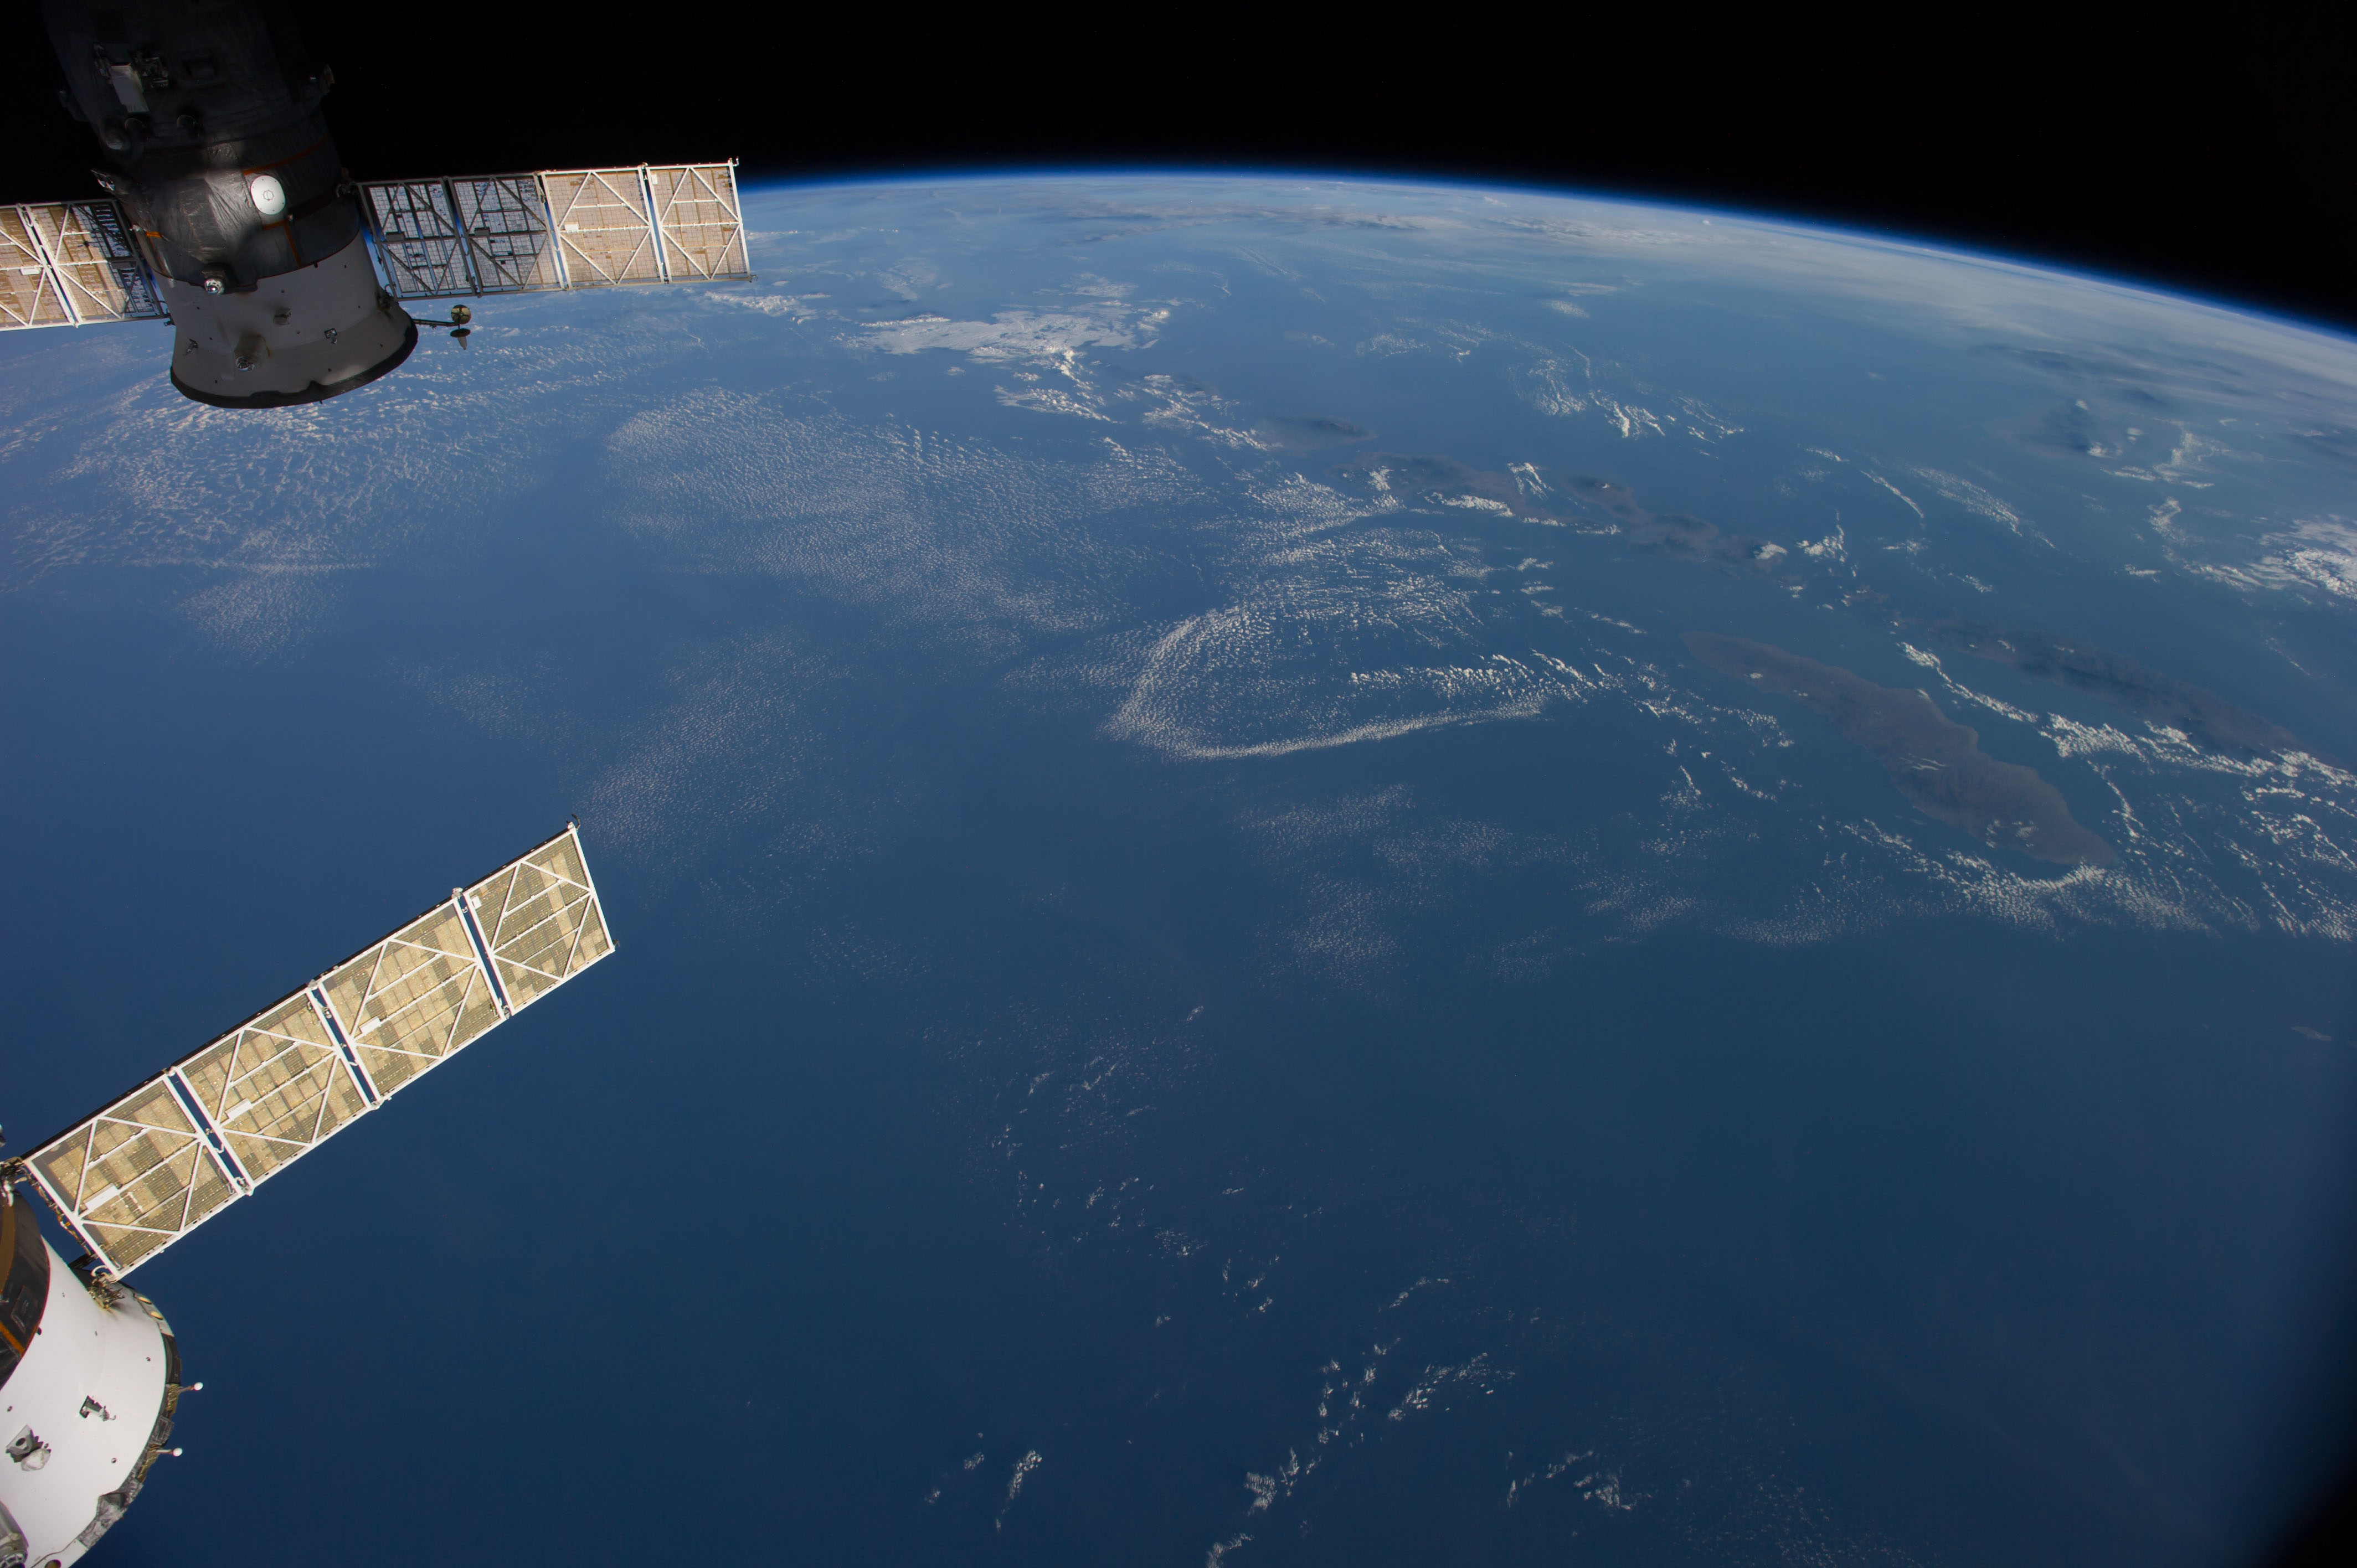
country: AUSTRALIA-WA
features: JAVA S., BALI S., FLORES S., W. NUSA TENGGARA, ATMOSPHERIC LIMB
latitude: -11.5
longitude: 116.5
